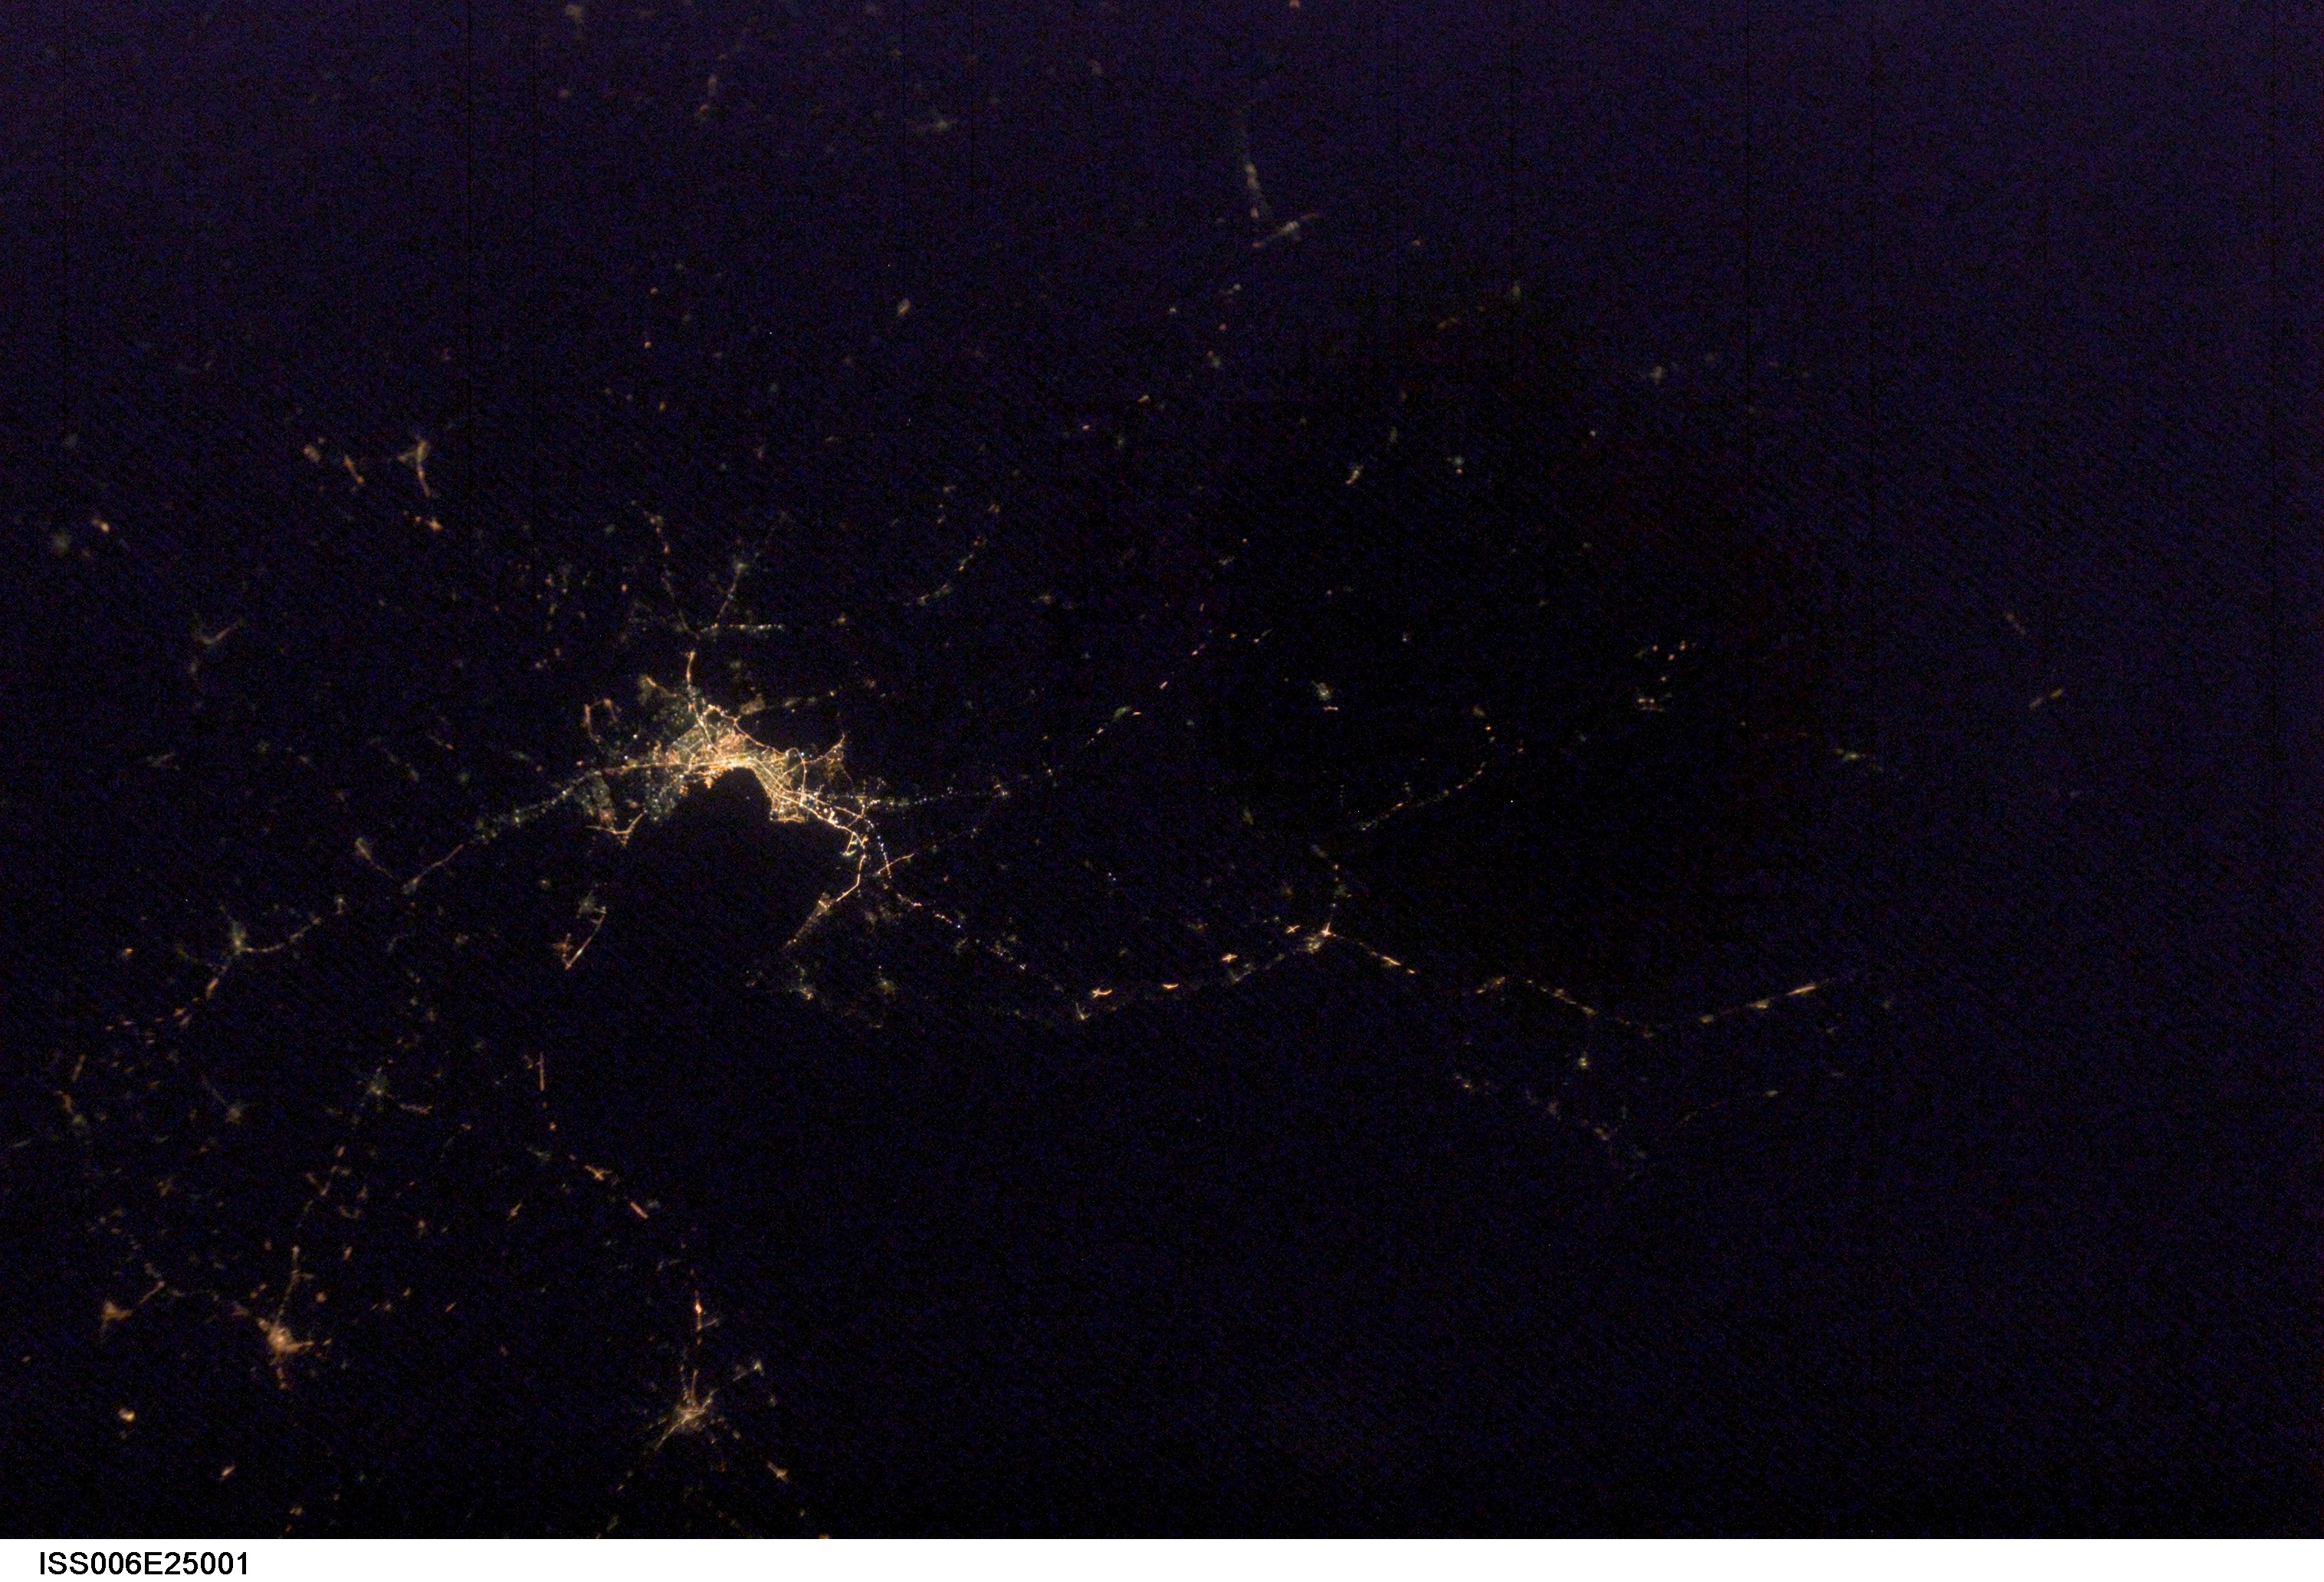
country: GREECE
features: THERMAIC G., THESSALONIKI AT NIGHT
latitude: 40.5
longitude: 23.5
